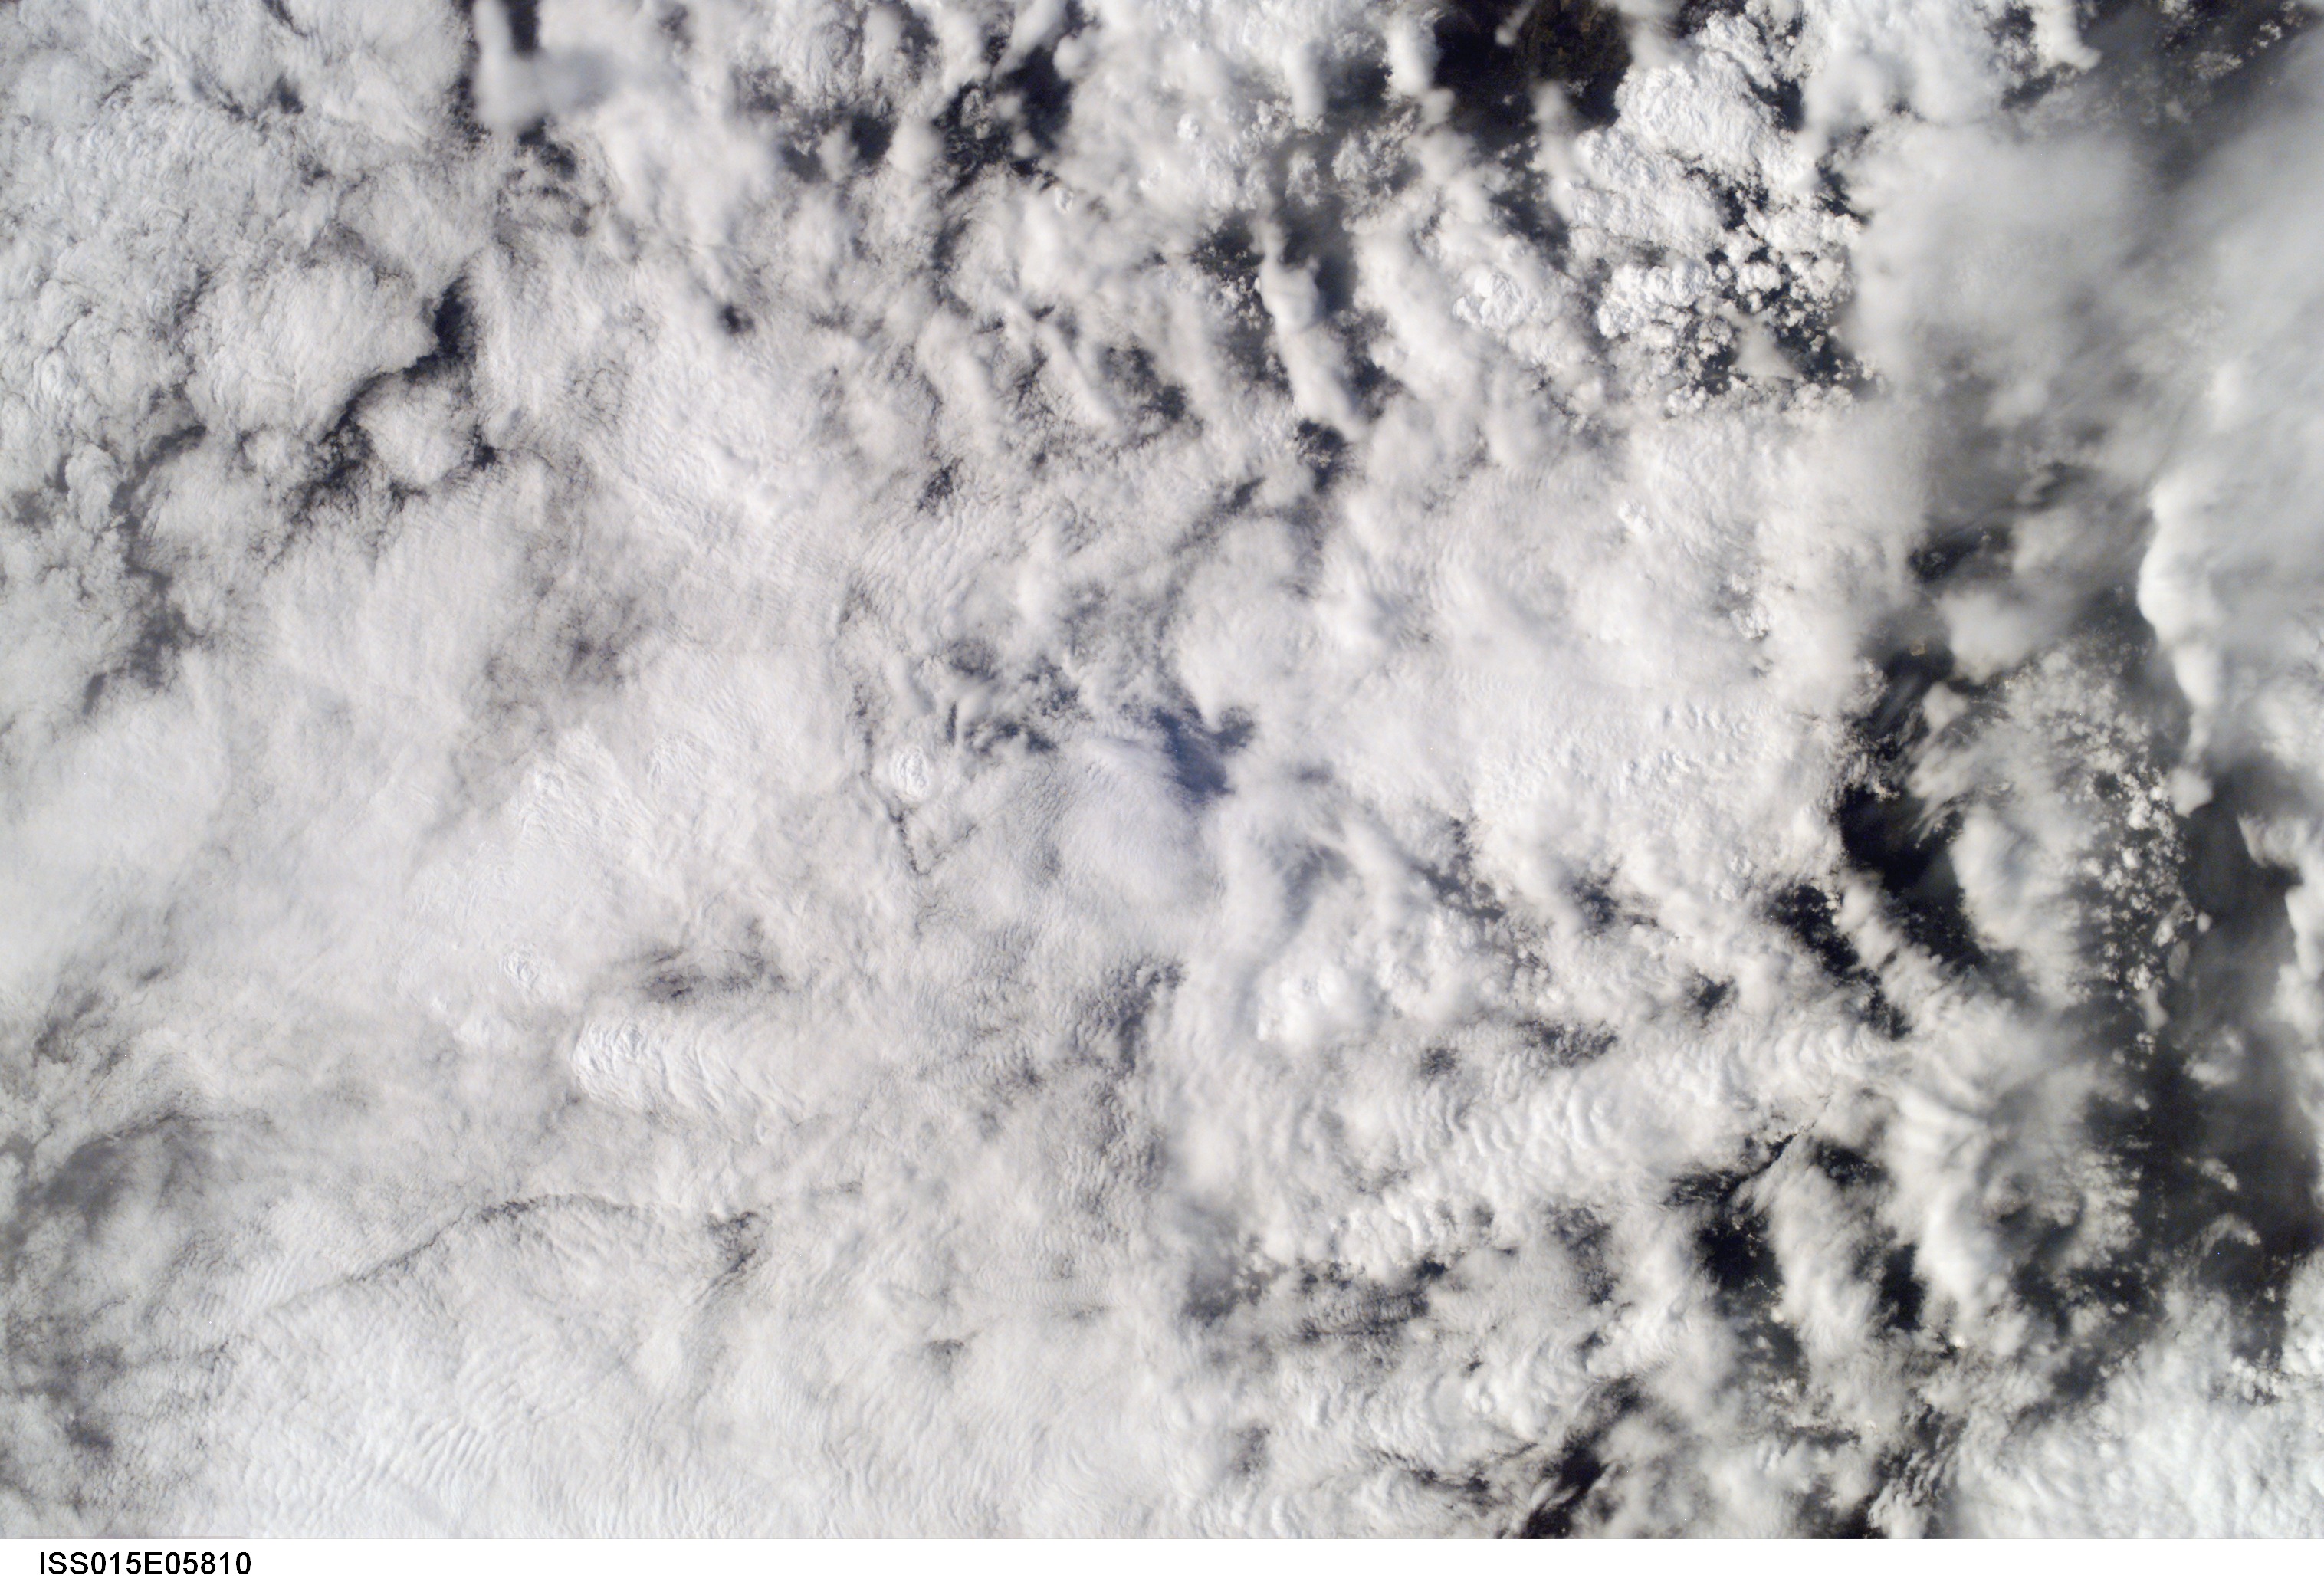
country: USA-WASHINGTON
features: MULTILAYERED CLOUD FORMATIONS
